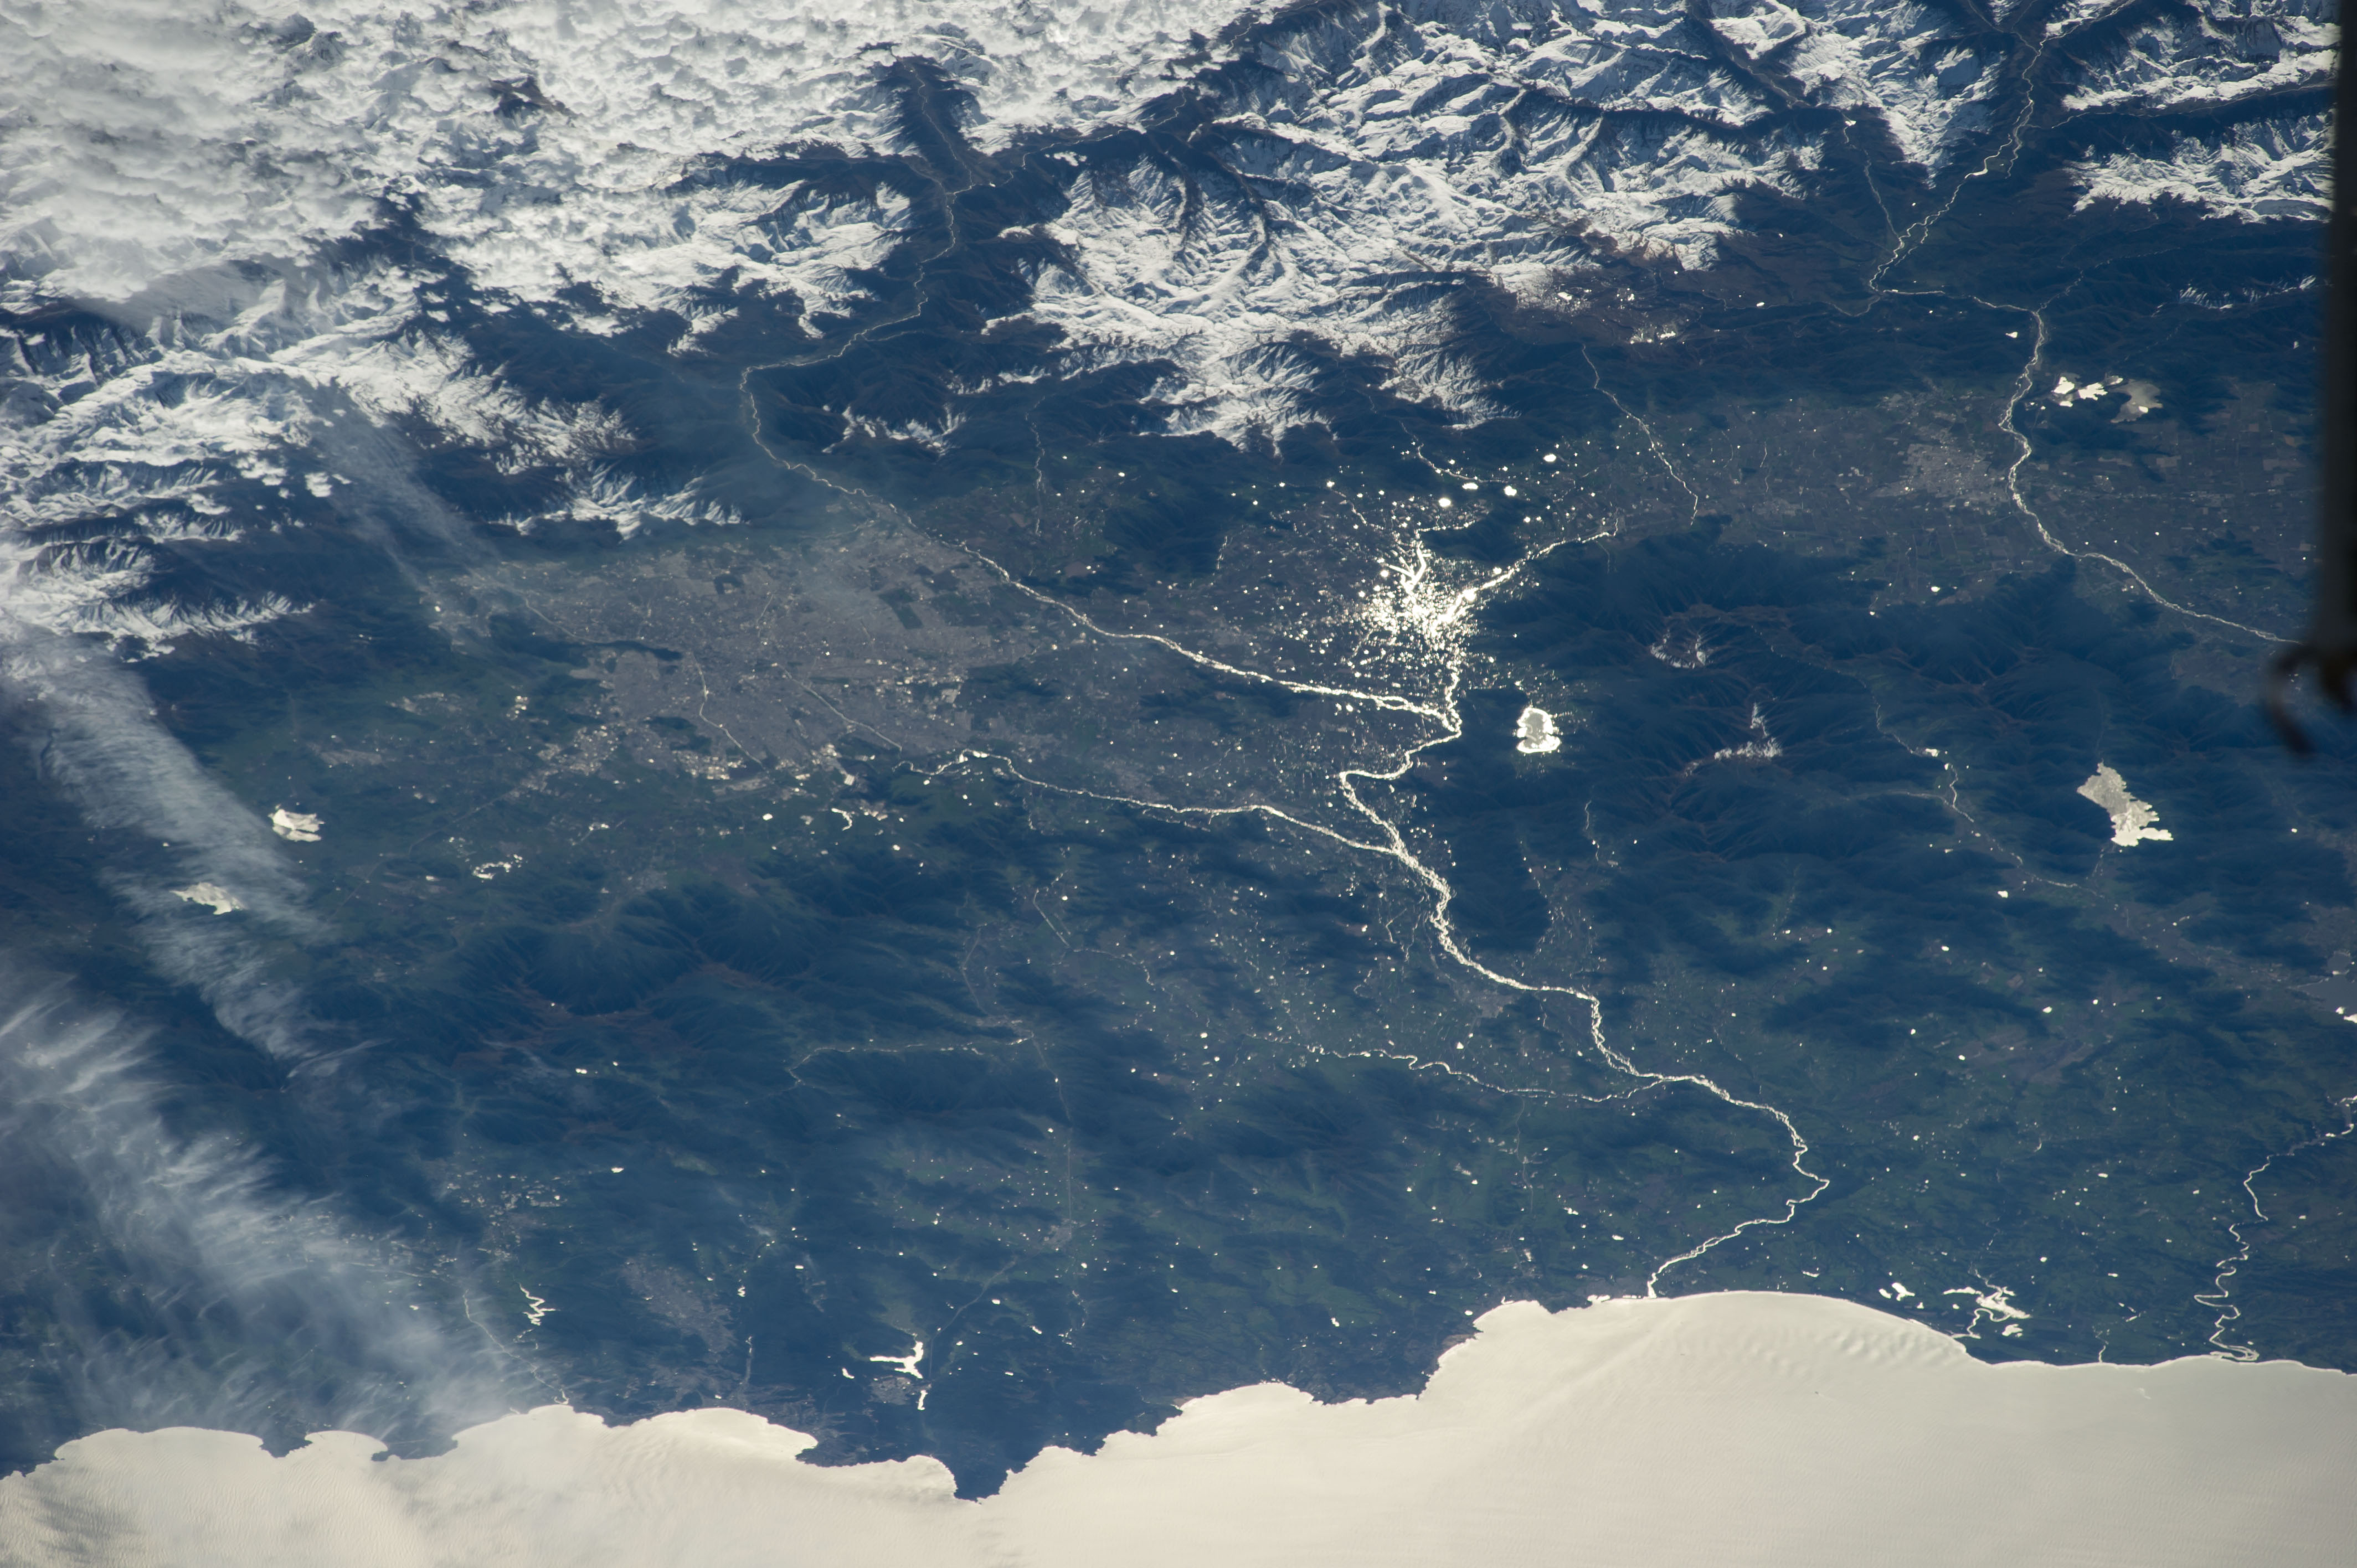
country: CHILE
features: SANTIAGO CHILE, MAIPO R., ANDES, S. PACIFIC O.
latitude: -33.6
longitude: -70.9
